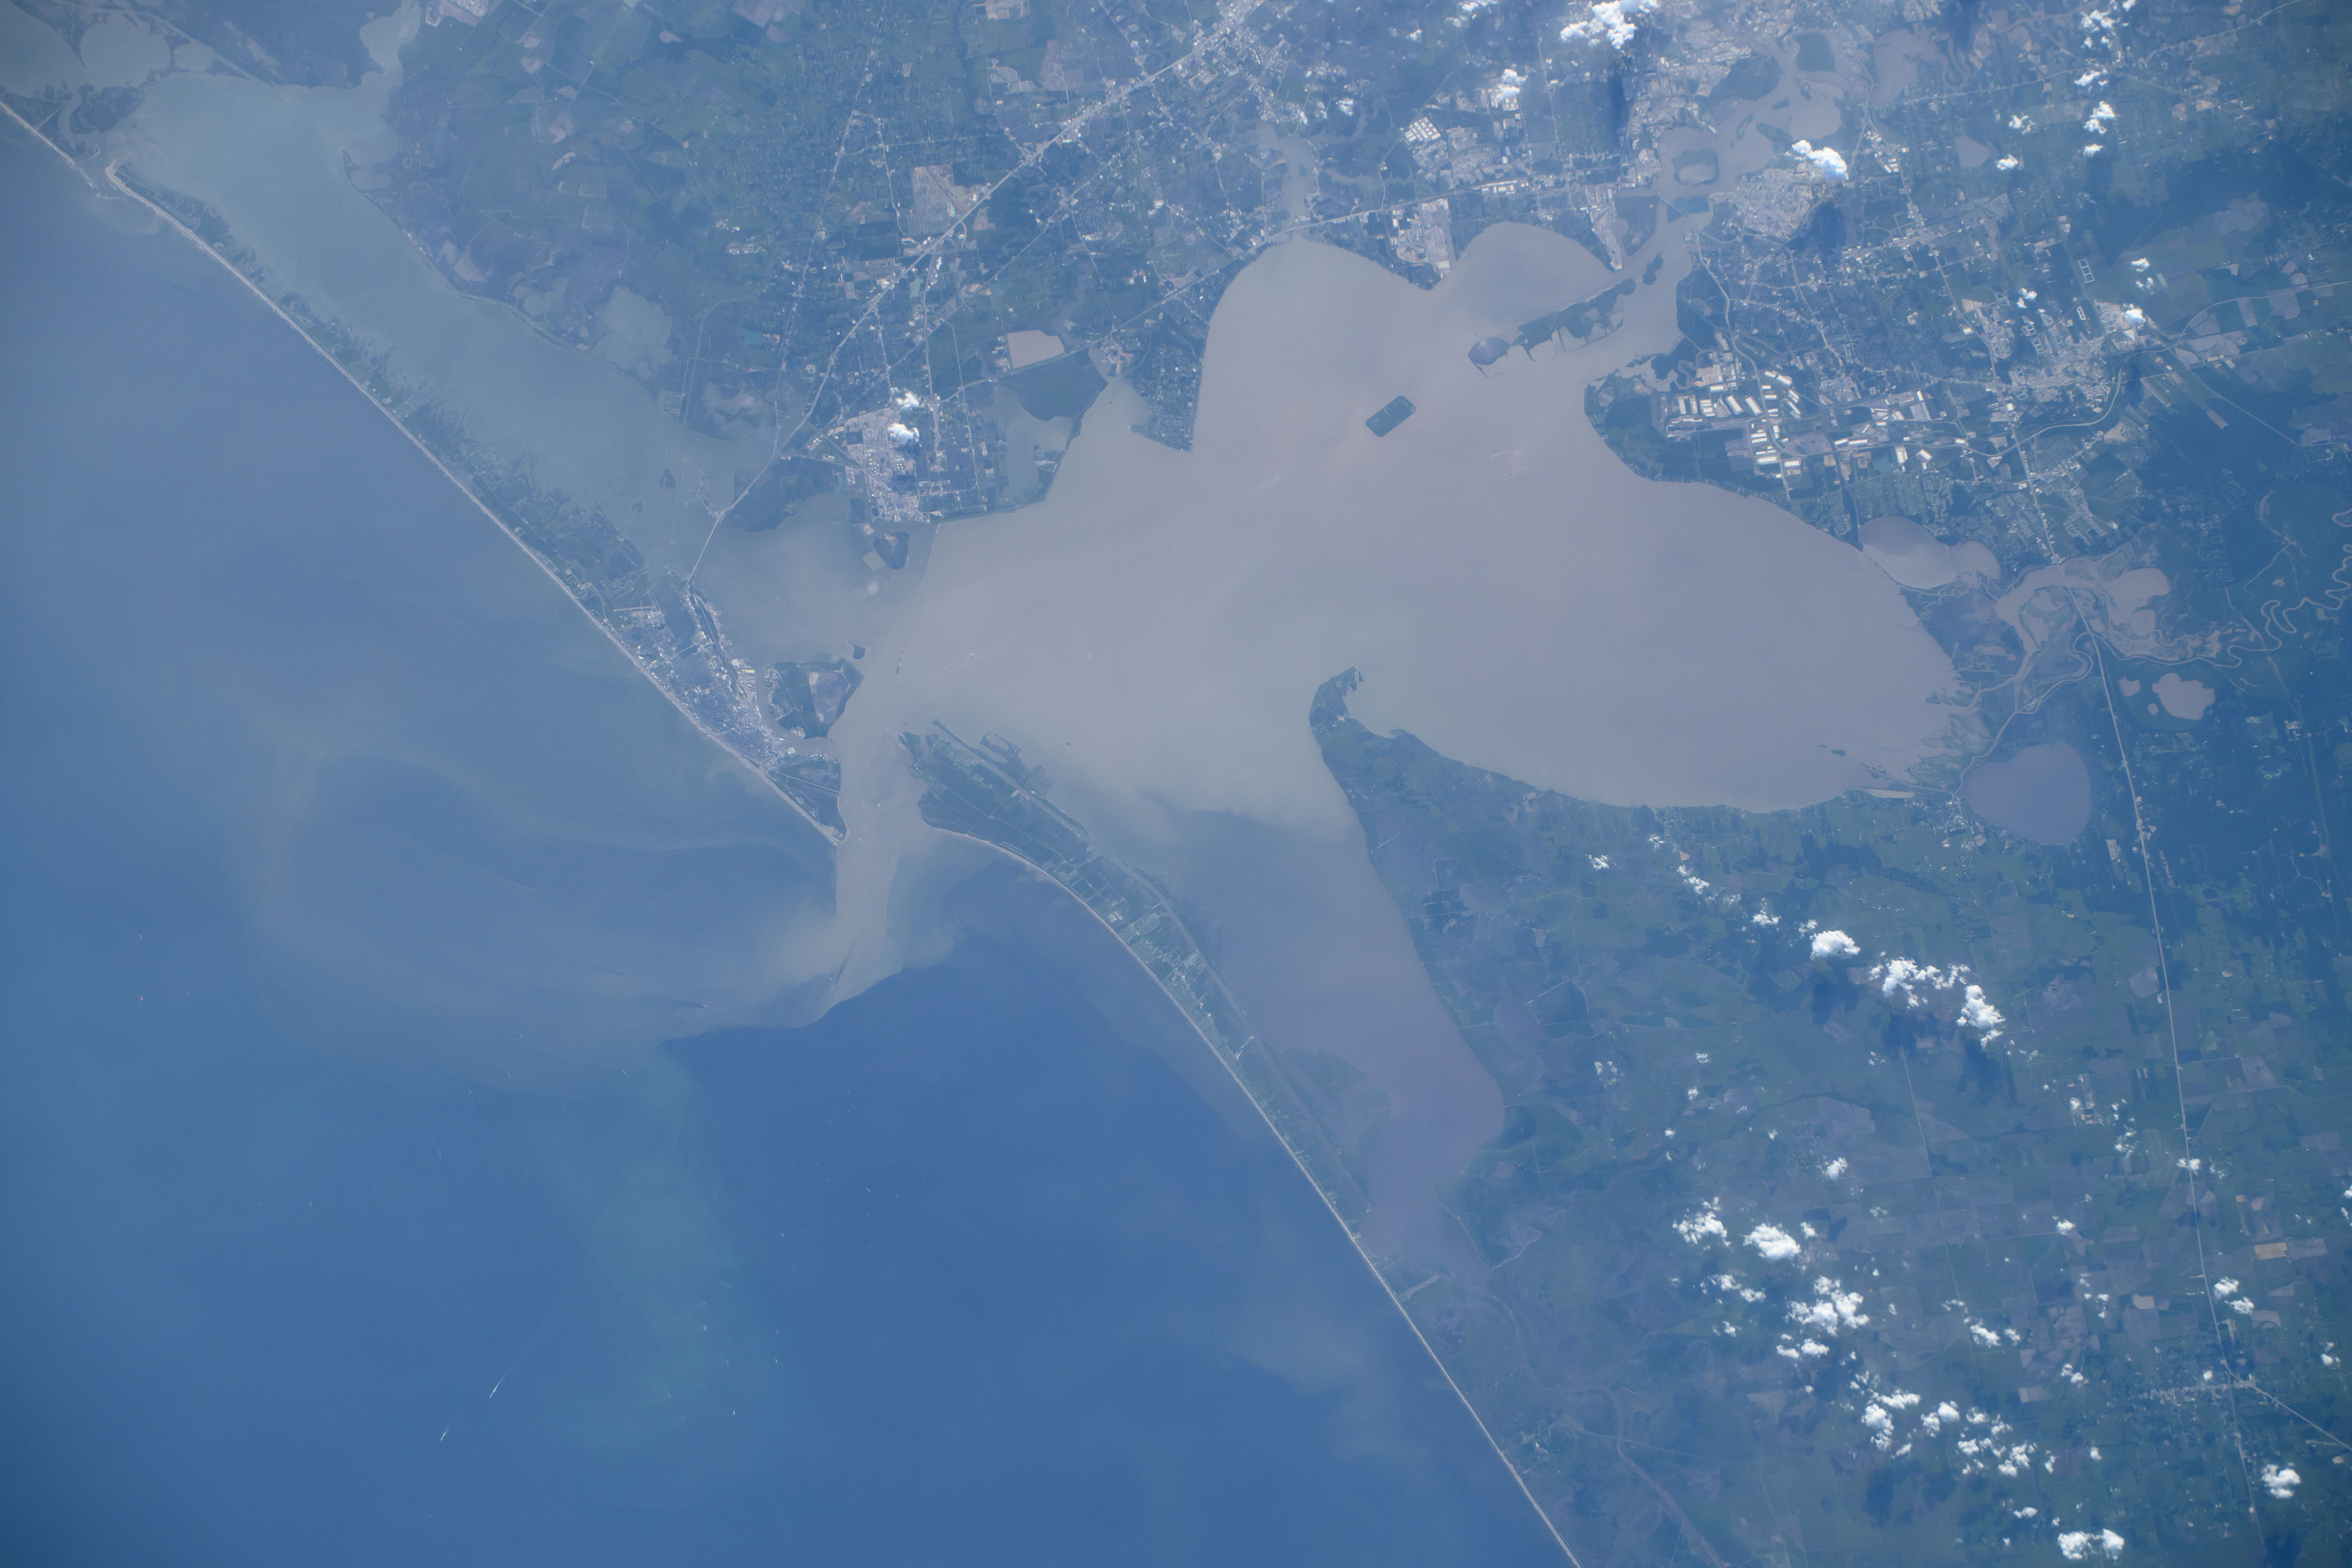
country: USA-TEXAS
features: GALVESTON, GALVESTON BAY, TRINITY BAY, EAST BAY, TEXAS CITY
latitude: 29.5
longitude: -94.7
